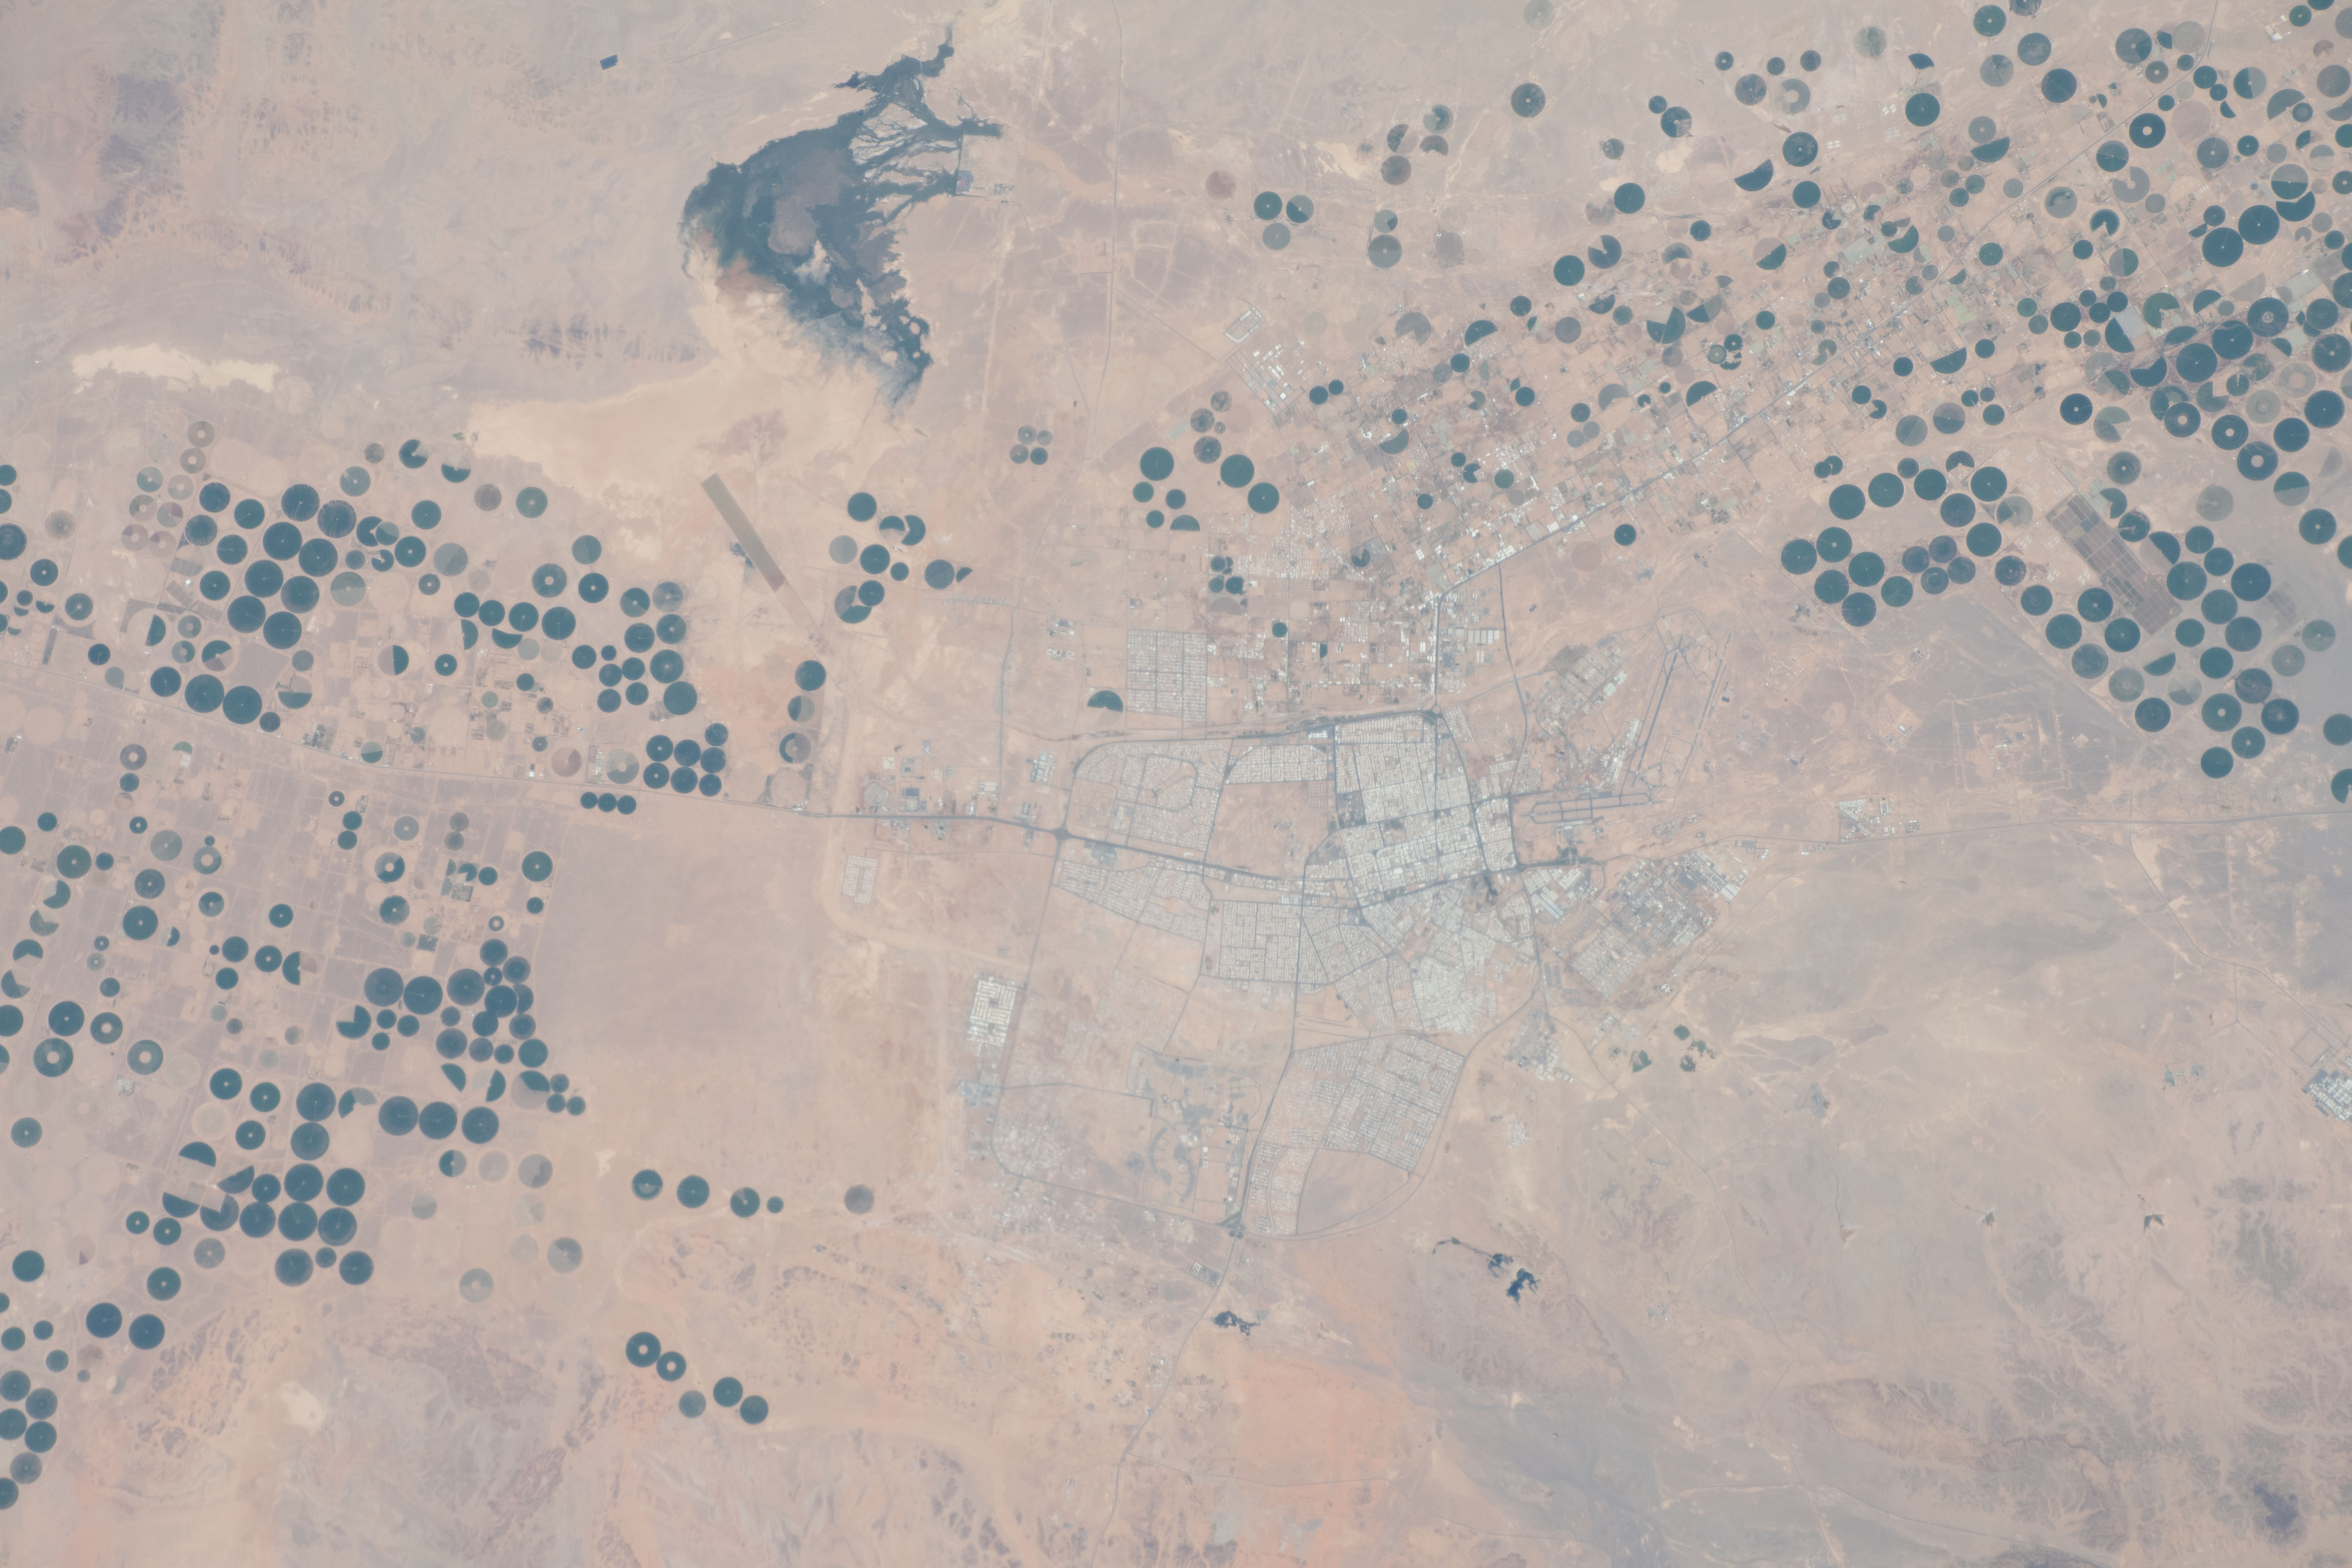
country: SAUDI ARABIA
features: AL MURUJ
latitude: 28.4
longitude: 36.5
